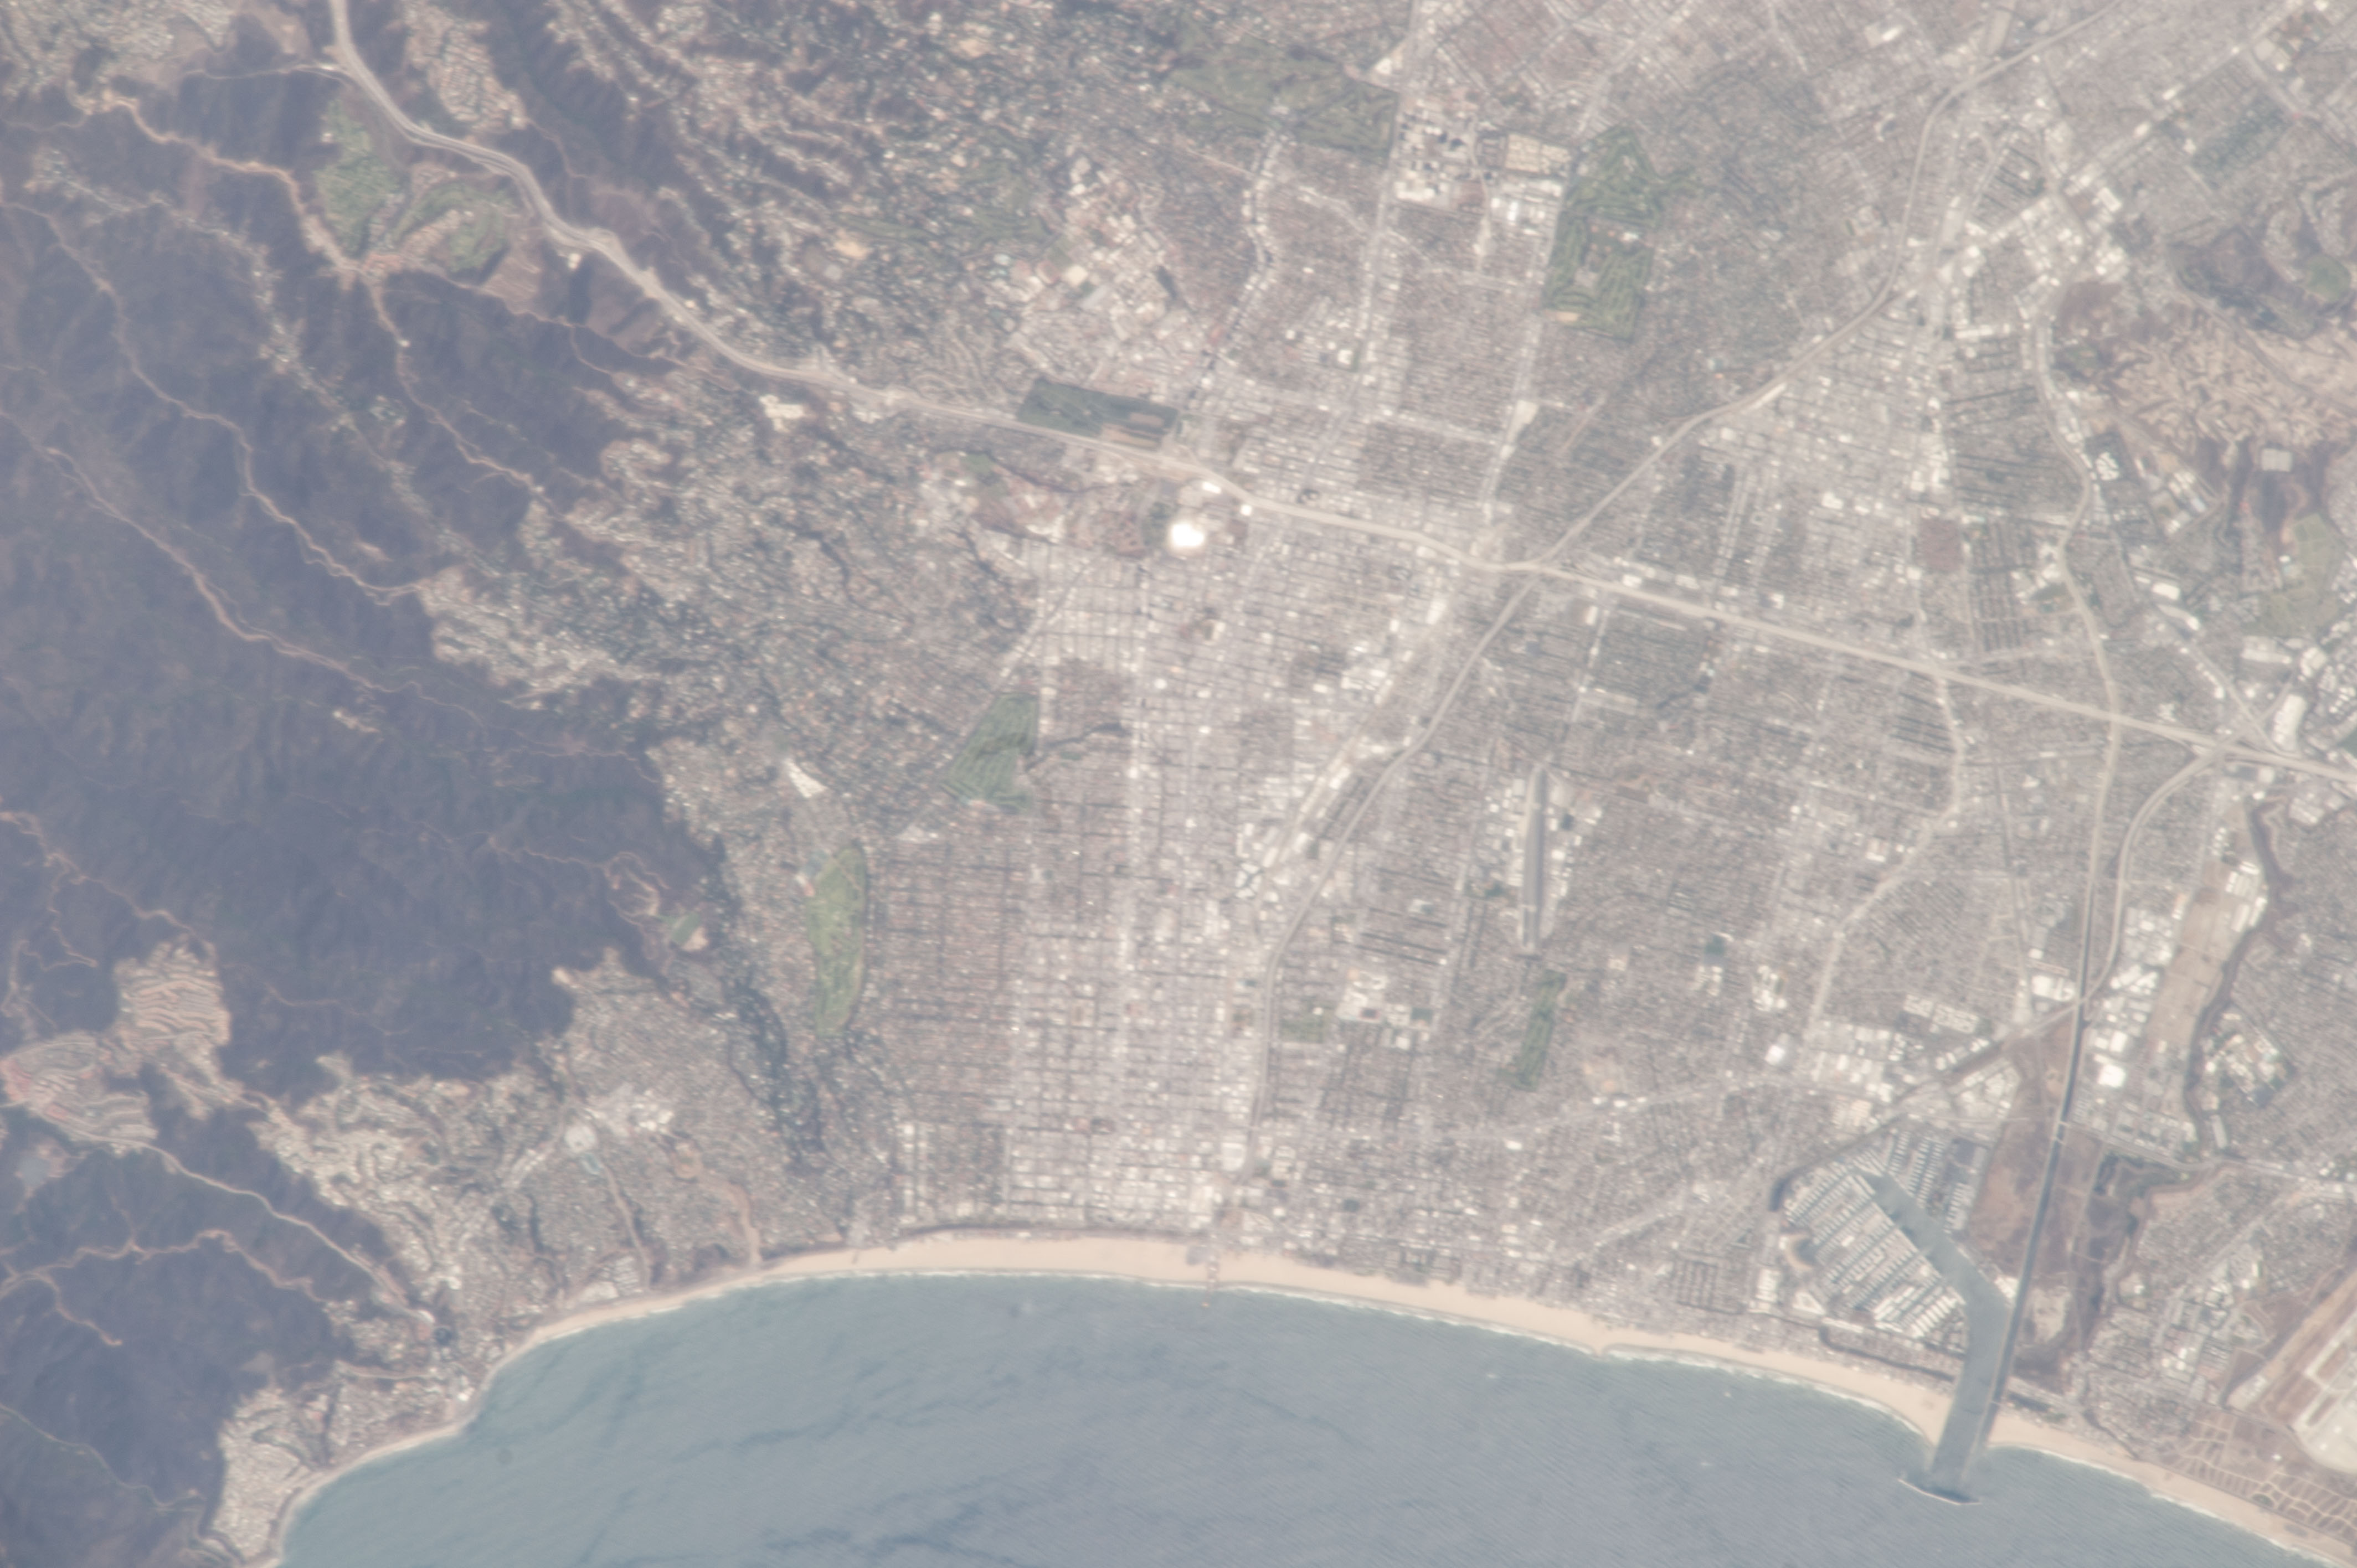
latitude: 34.0
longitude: -118.5
